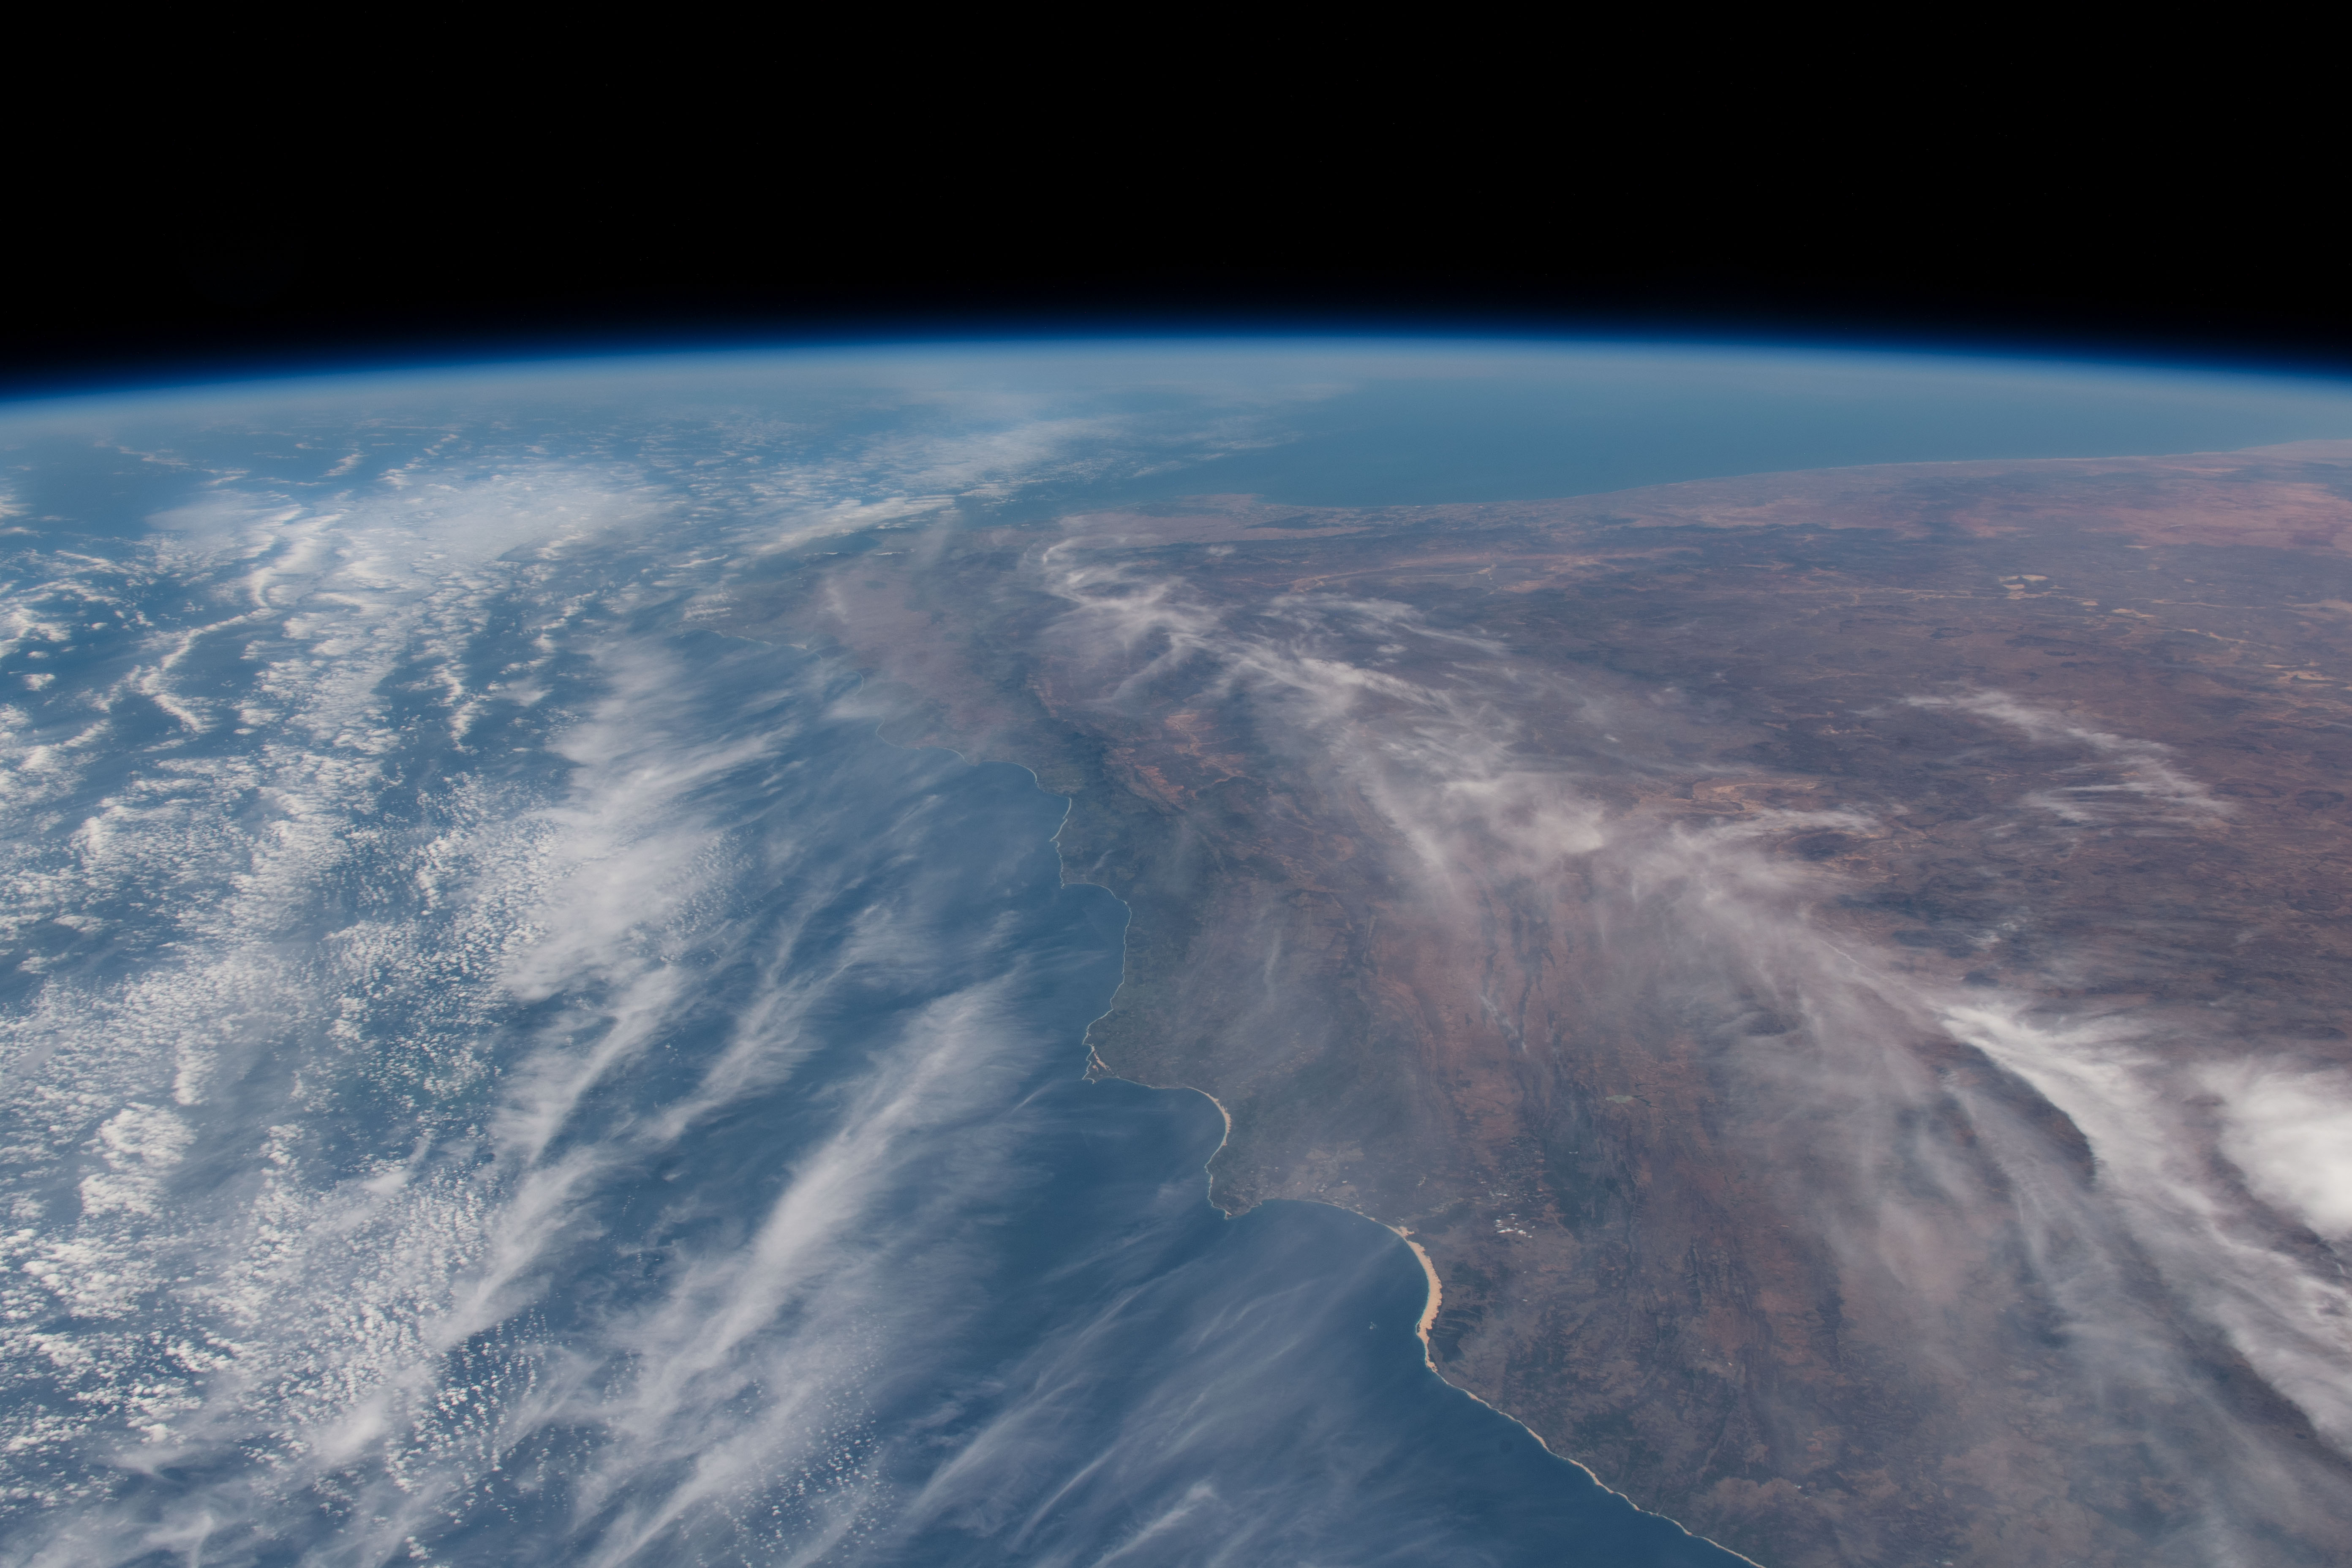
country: REPUBLIC SOUTH AFRICA
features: SOUTH AFRICA, DRAKENSBERG MOUNTAINS, EASTERN CAPE, WESTERN CAPE
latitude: -33.5
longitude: 21.5
